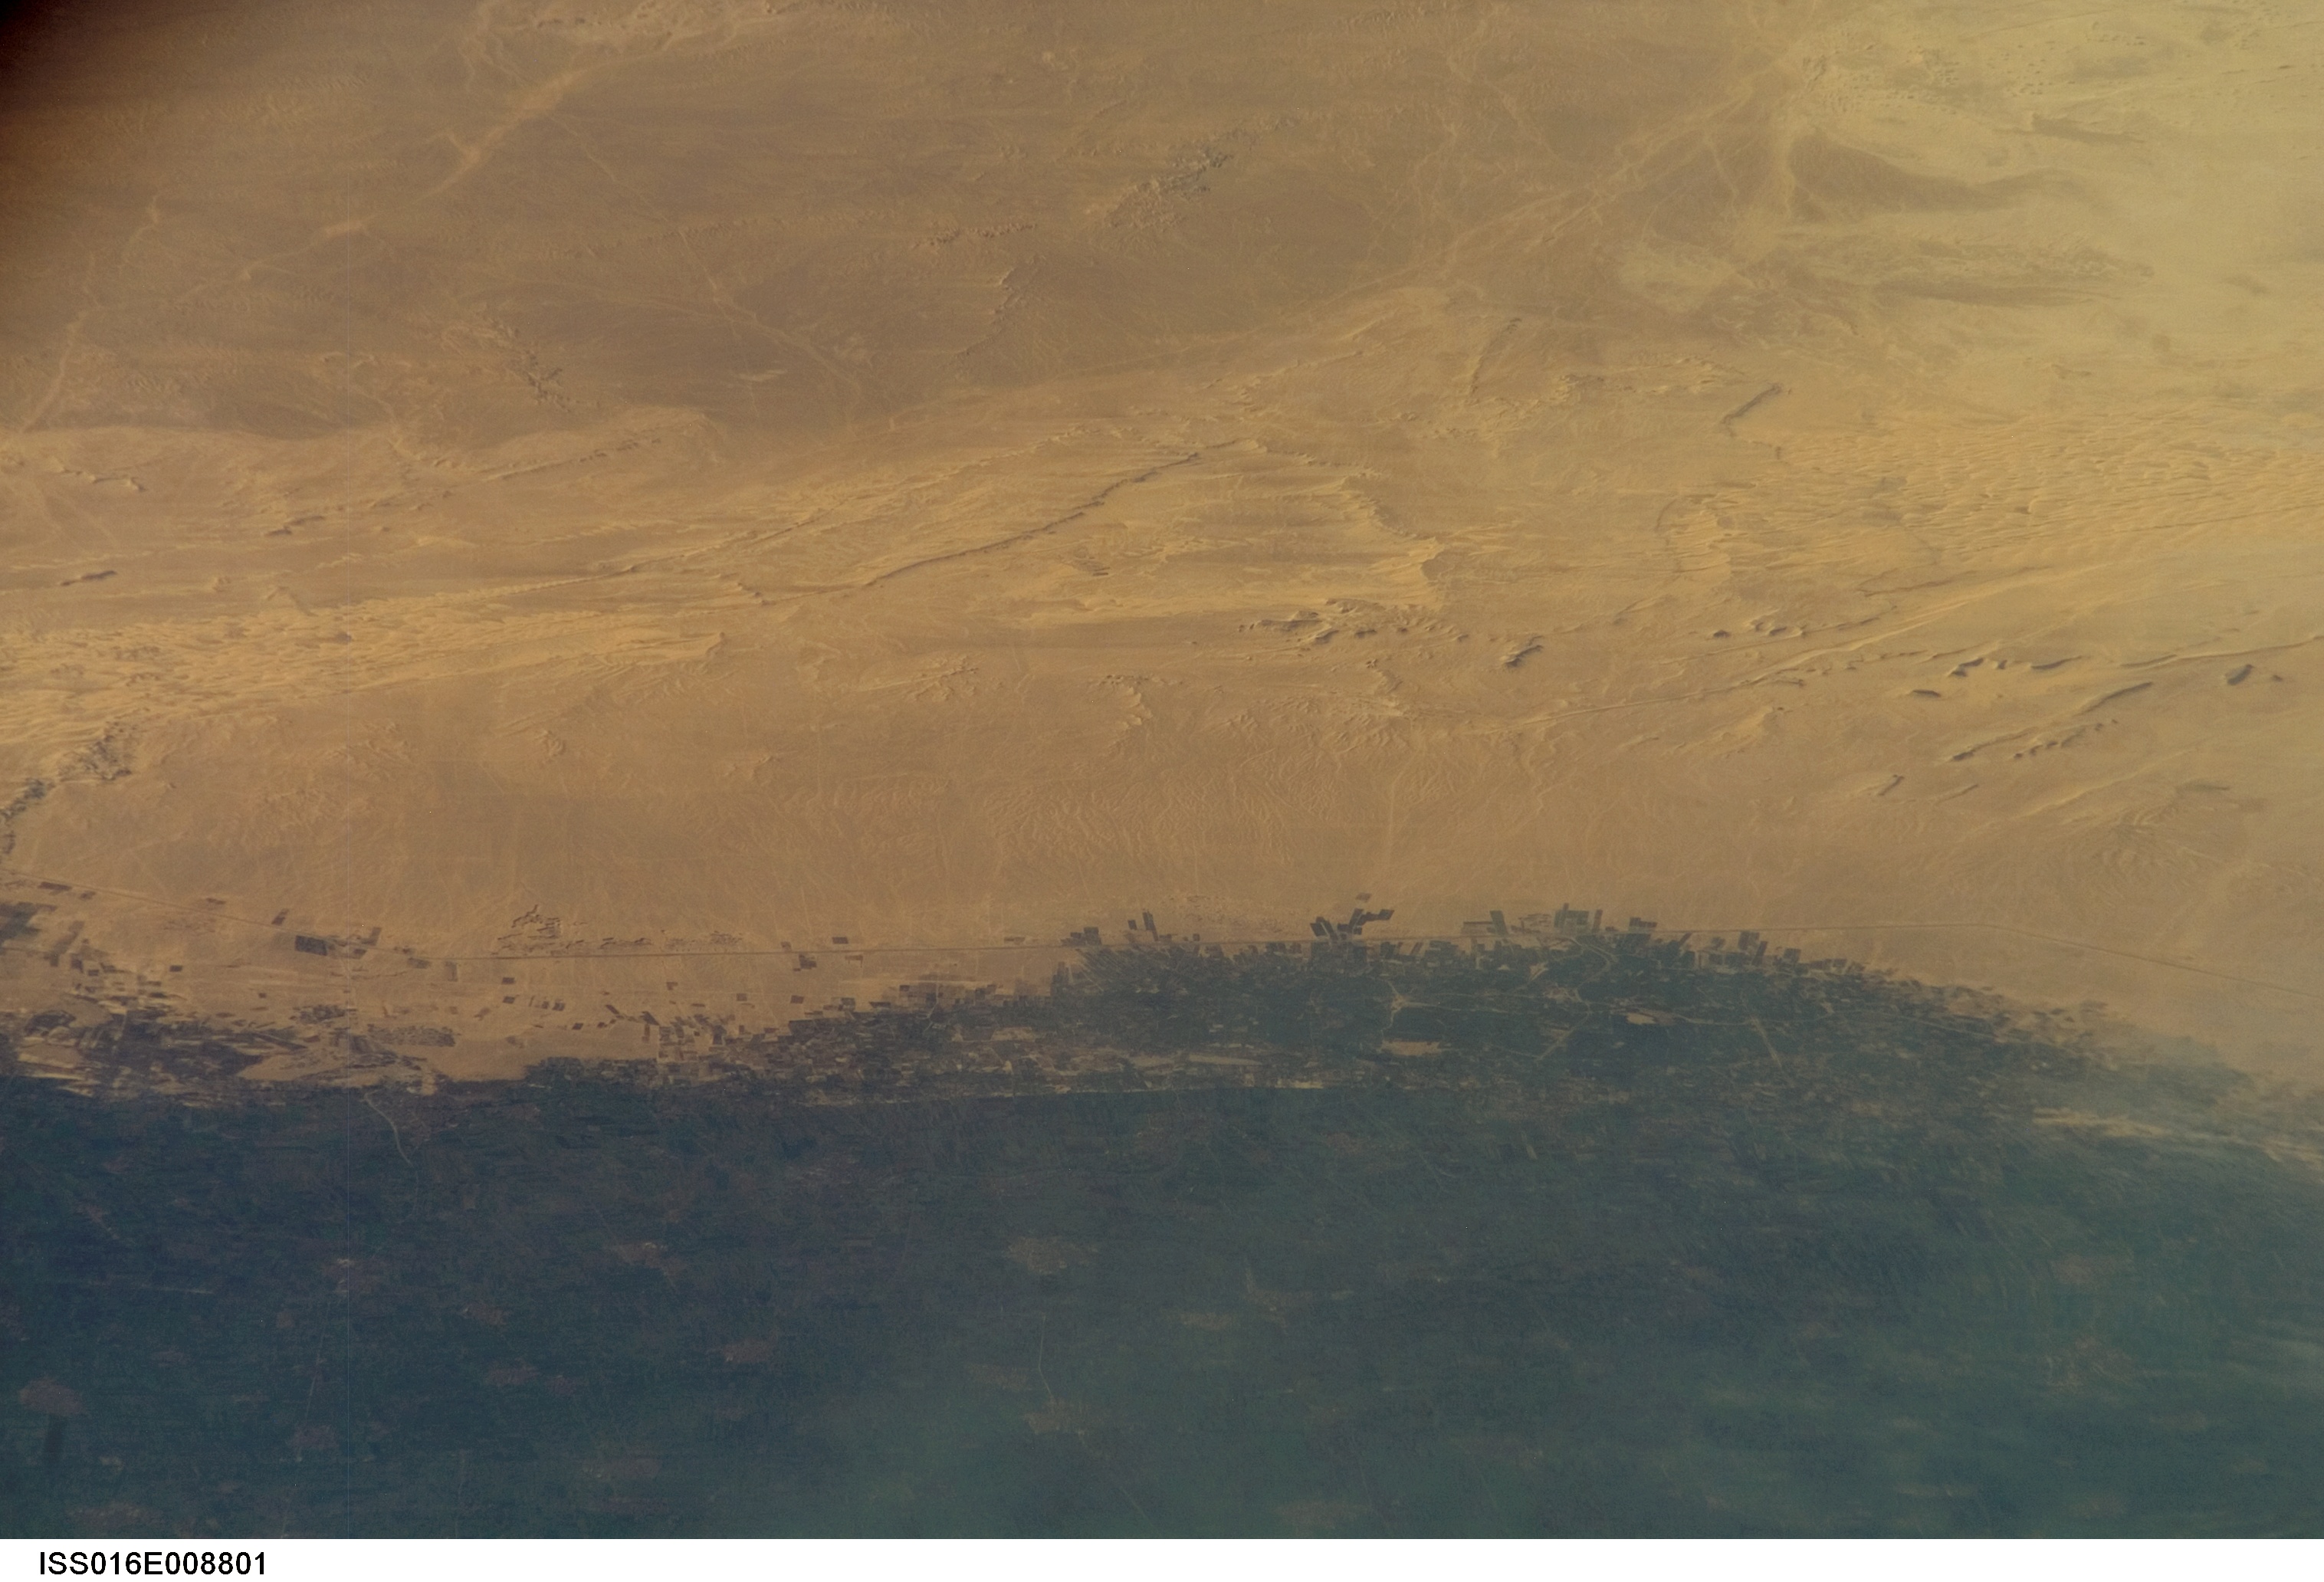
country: EGYPT
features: SANDAFA EL FAR AREA, NILE R.
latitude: 28.6
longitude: 30.5
